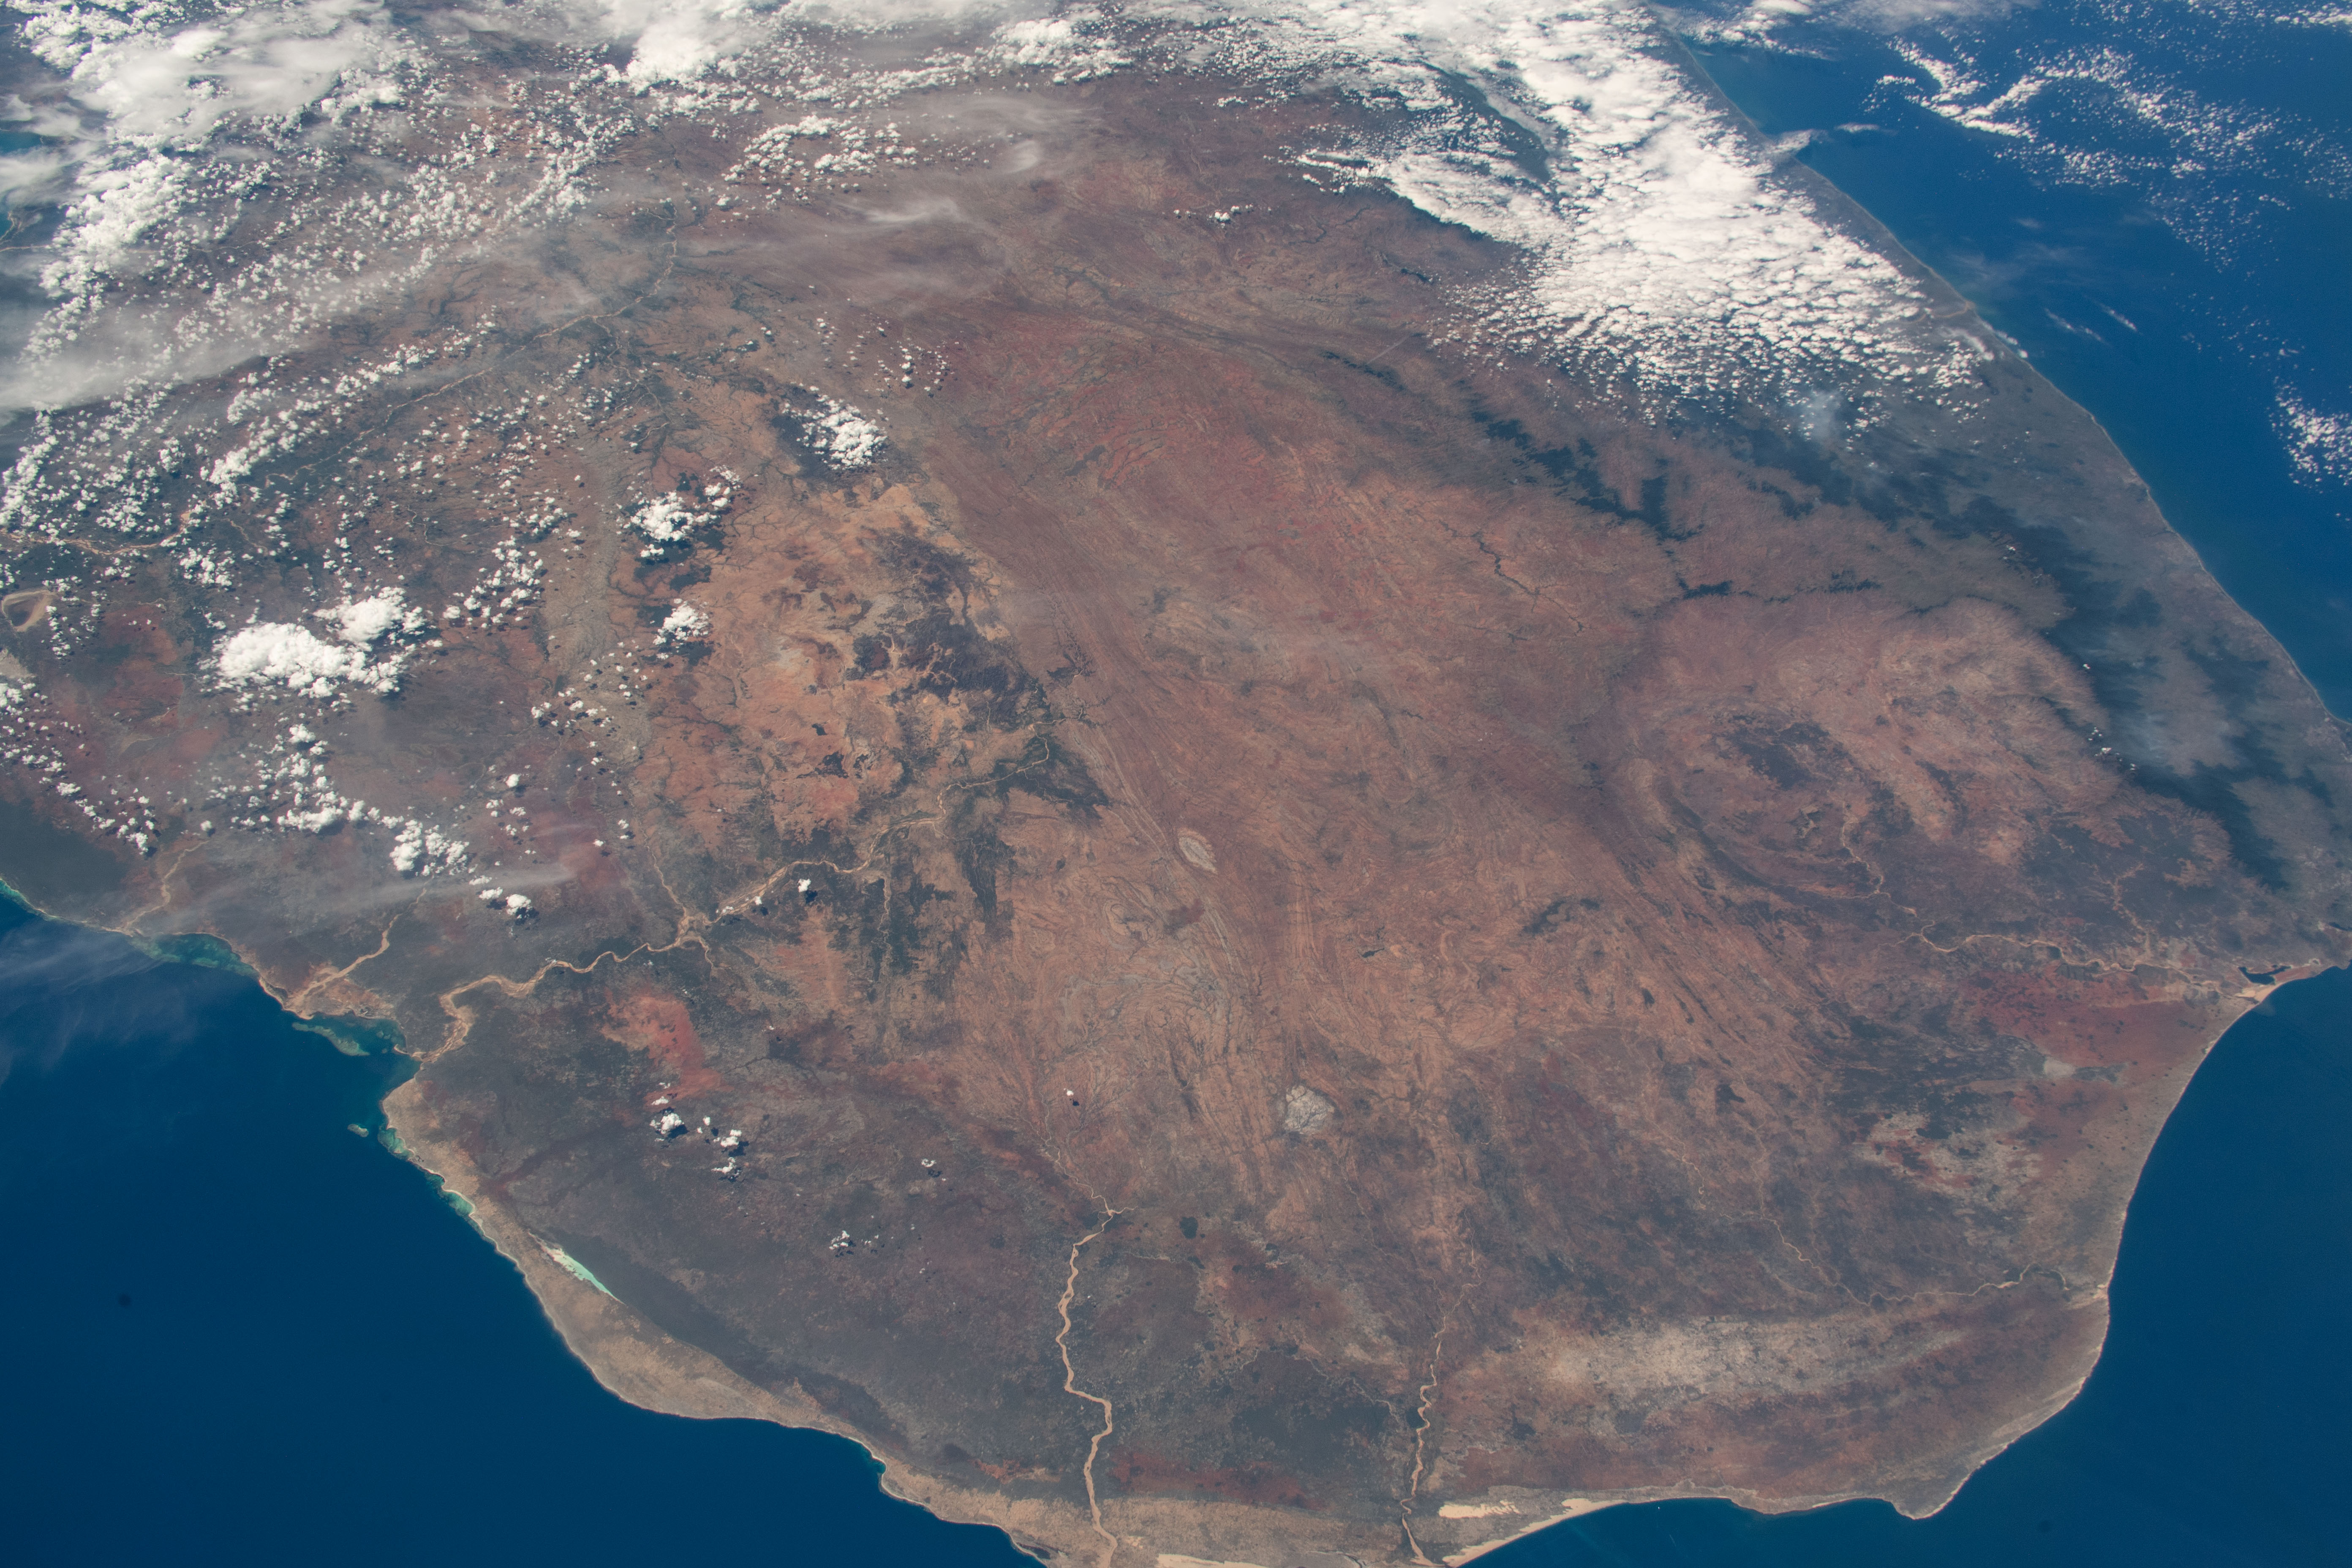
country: MADAGASCAR
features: LINTA RIVER, MENARANDRA RIVER, ONILAHY RIVER, FIHERENANA RIVER, TSIMANAMPETSOTA NATURE RESERVE
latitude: -24.0
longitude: 45.5
